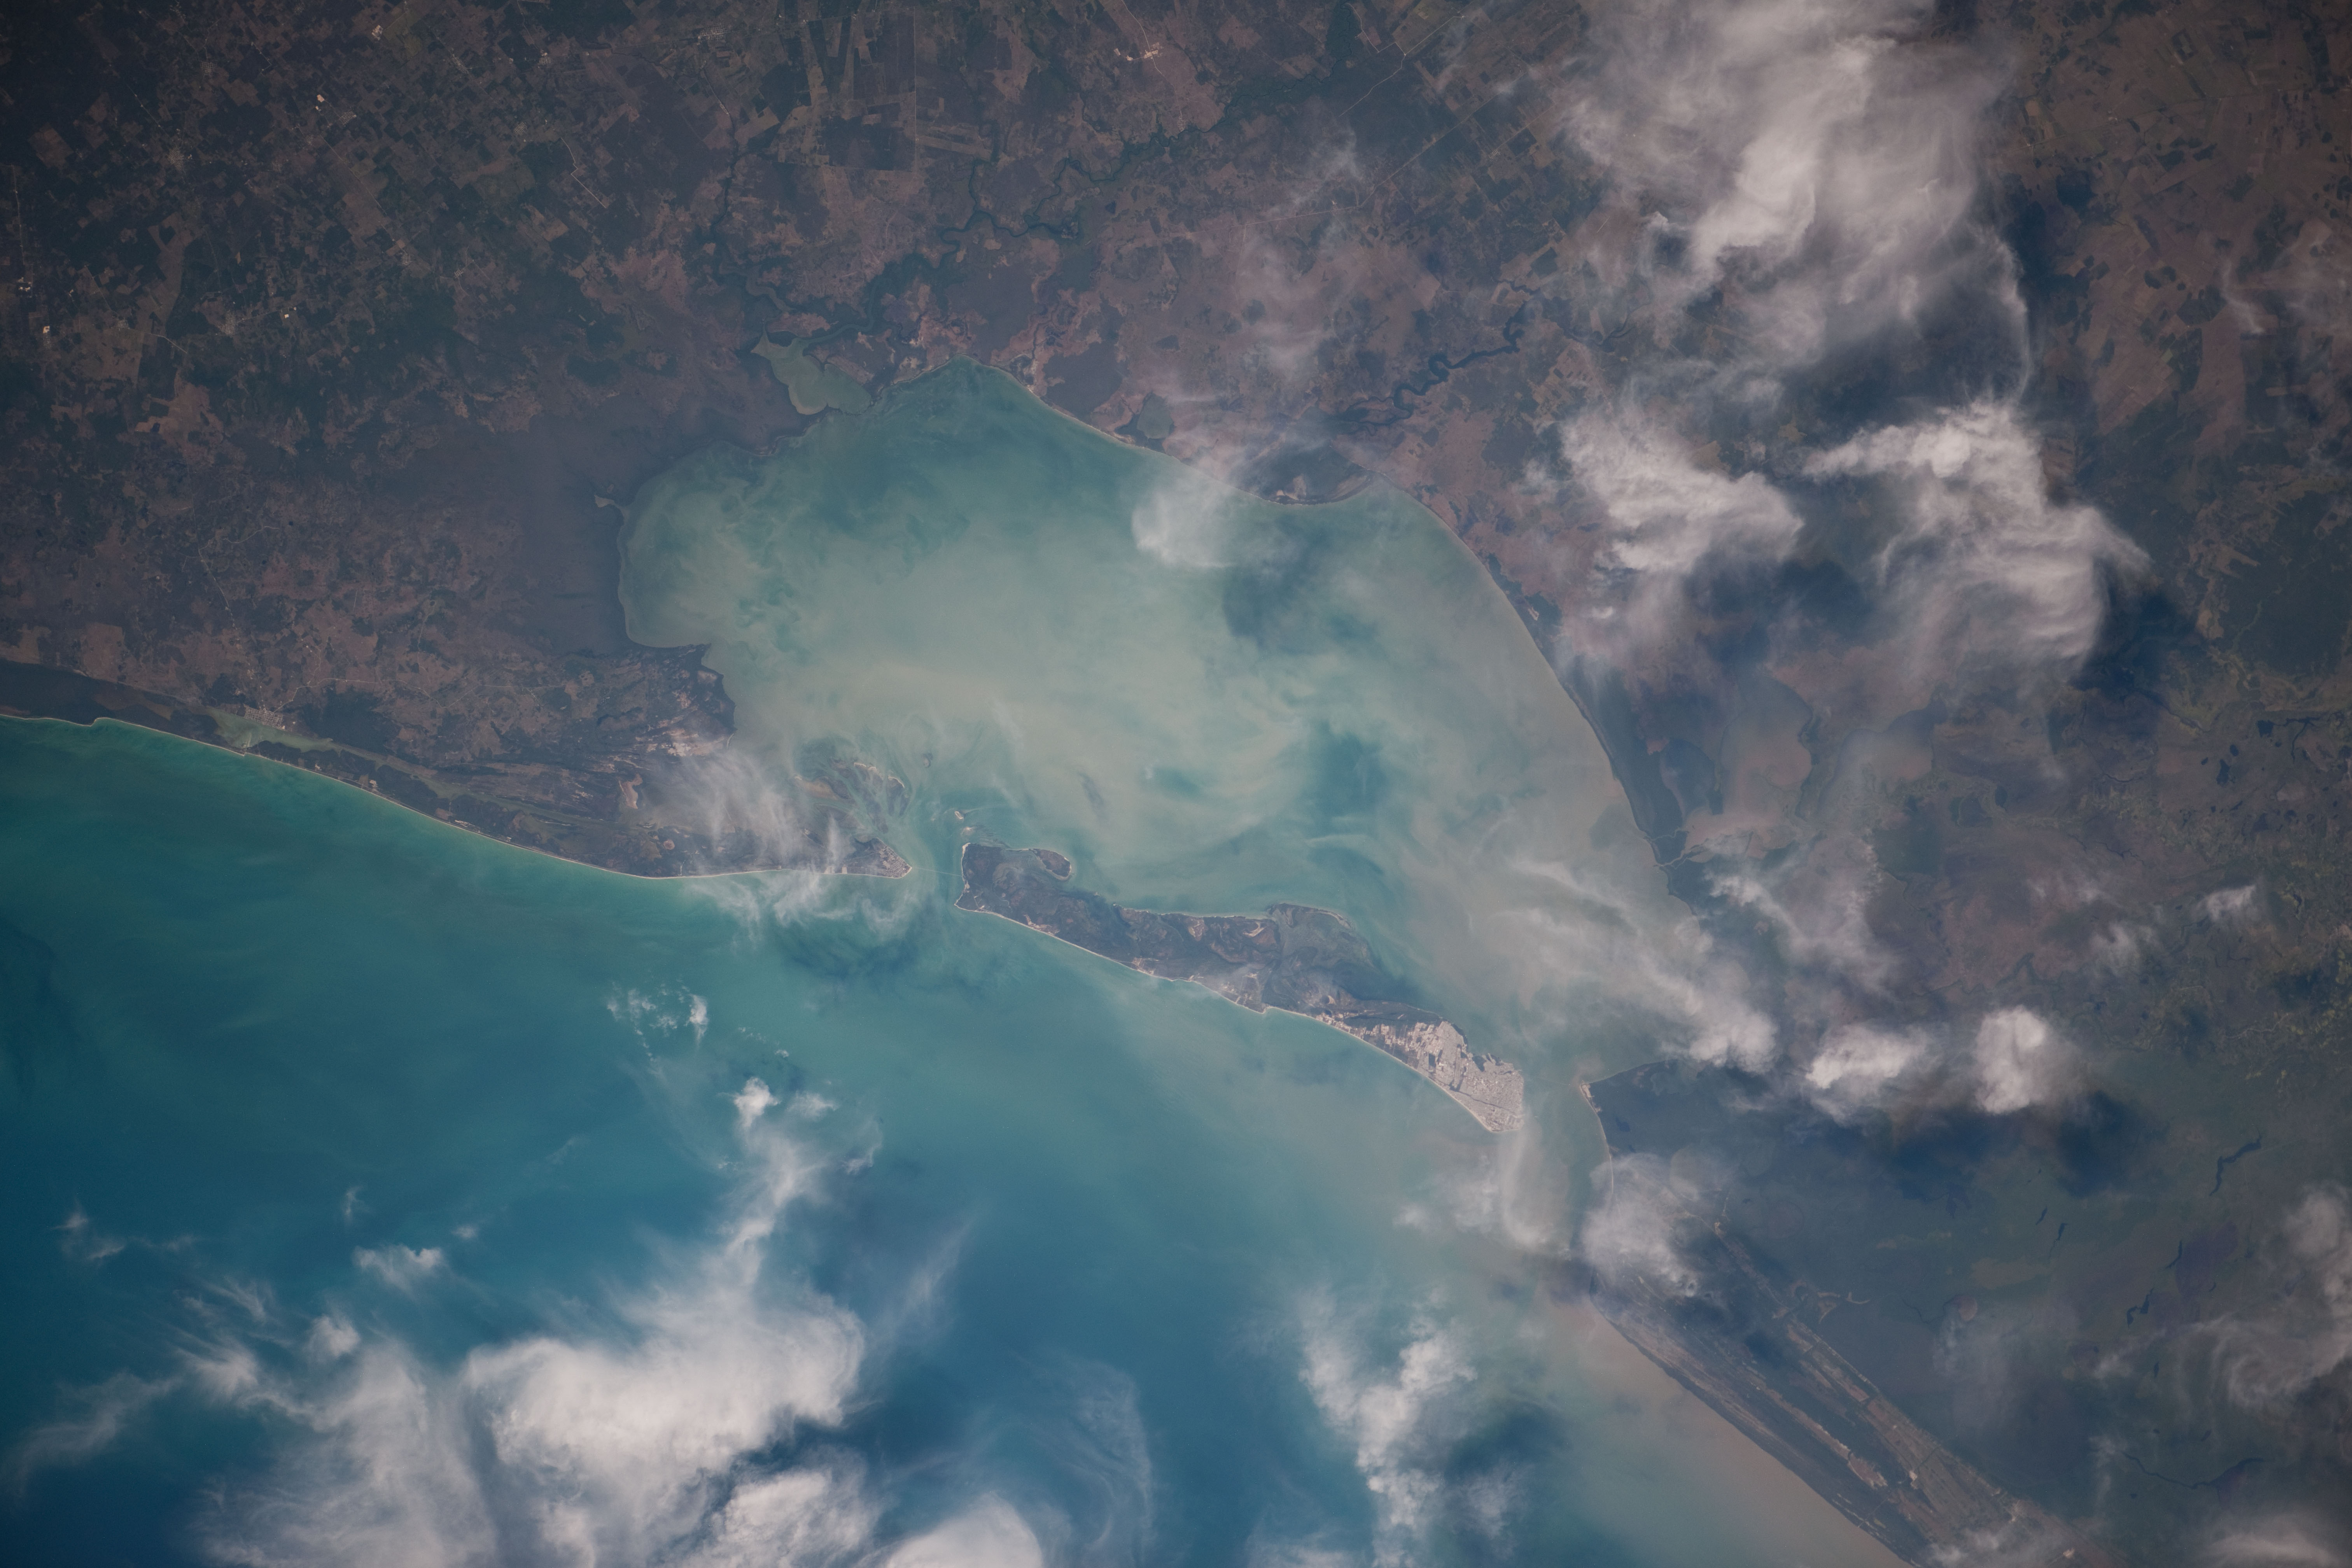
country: MEXICO
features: GTERMINOS LAG., ISS, REEFS, CUIDAD DEL CARMEN, CARMEN I.
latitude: 18.9
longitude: -91.8
